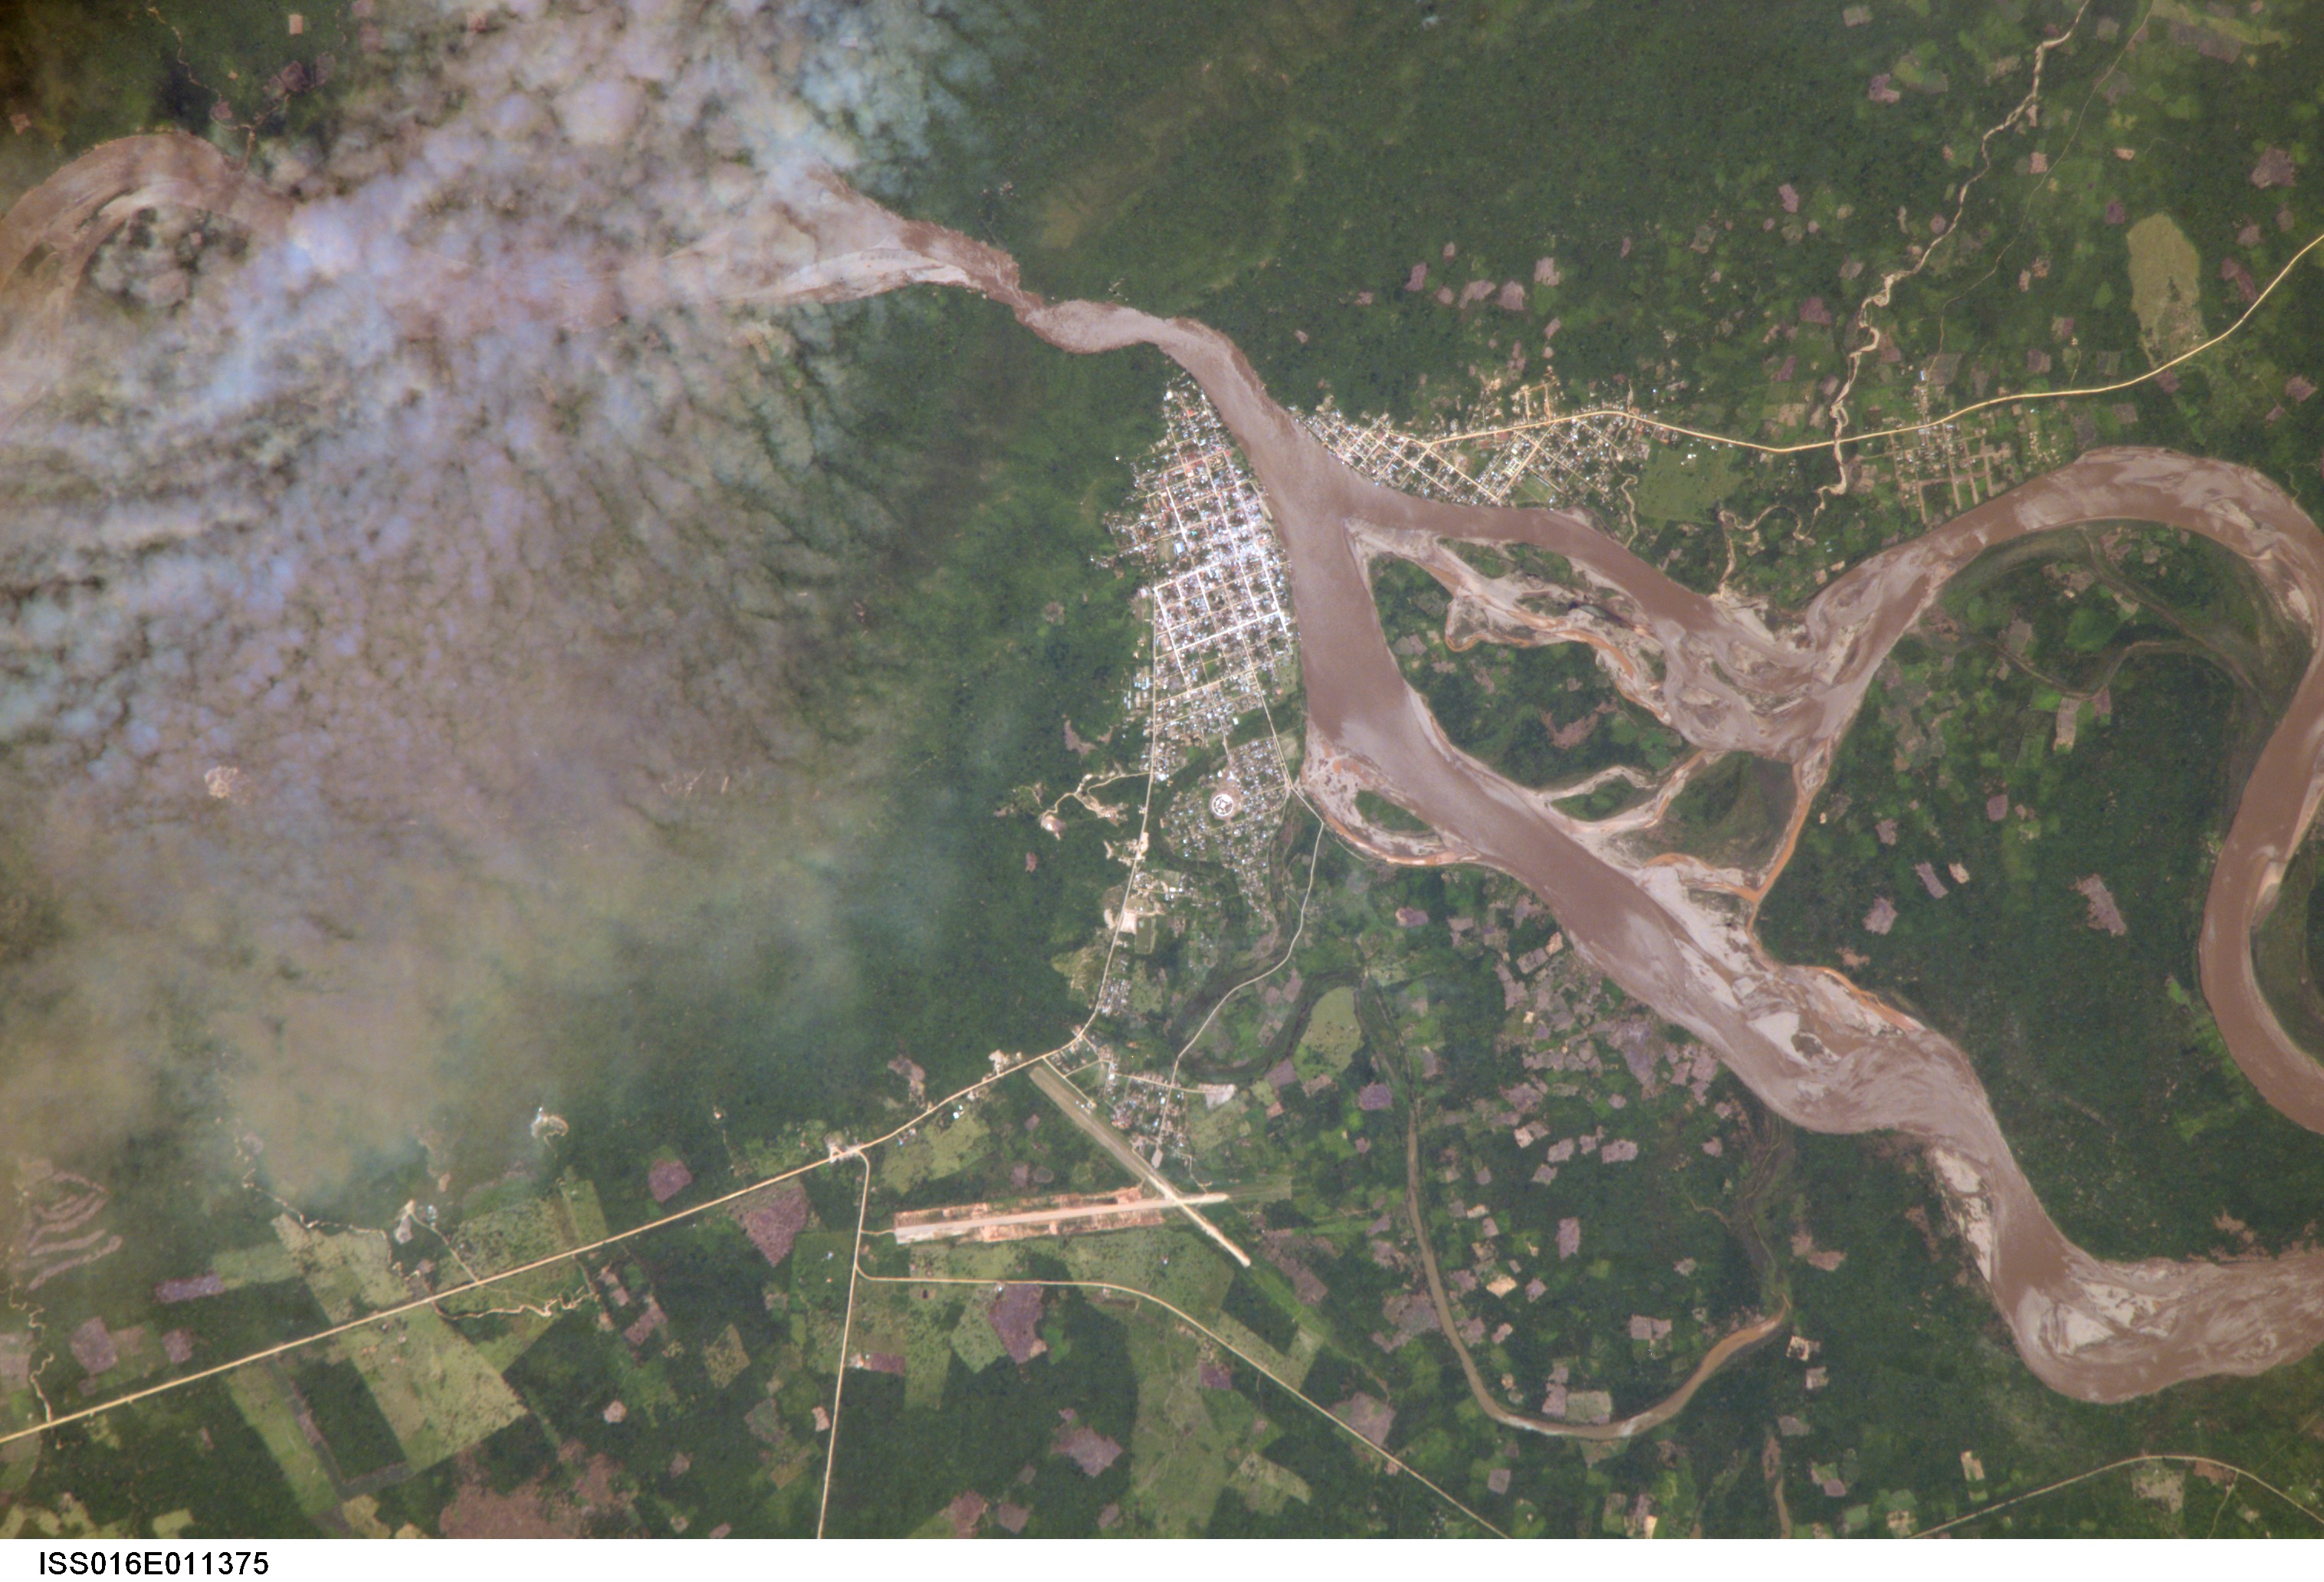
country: BOLIVIA
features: RURRENABAQUE, BENI R., AIRFIELD
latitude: -14.4
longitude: -67.5
